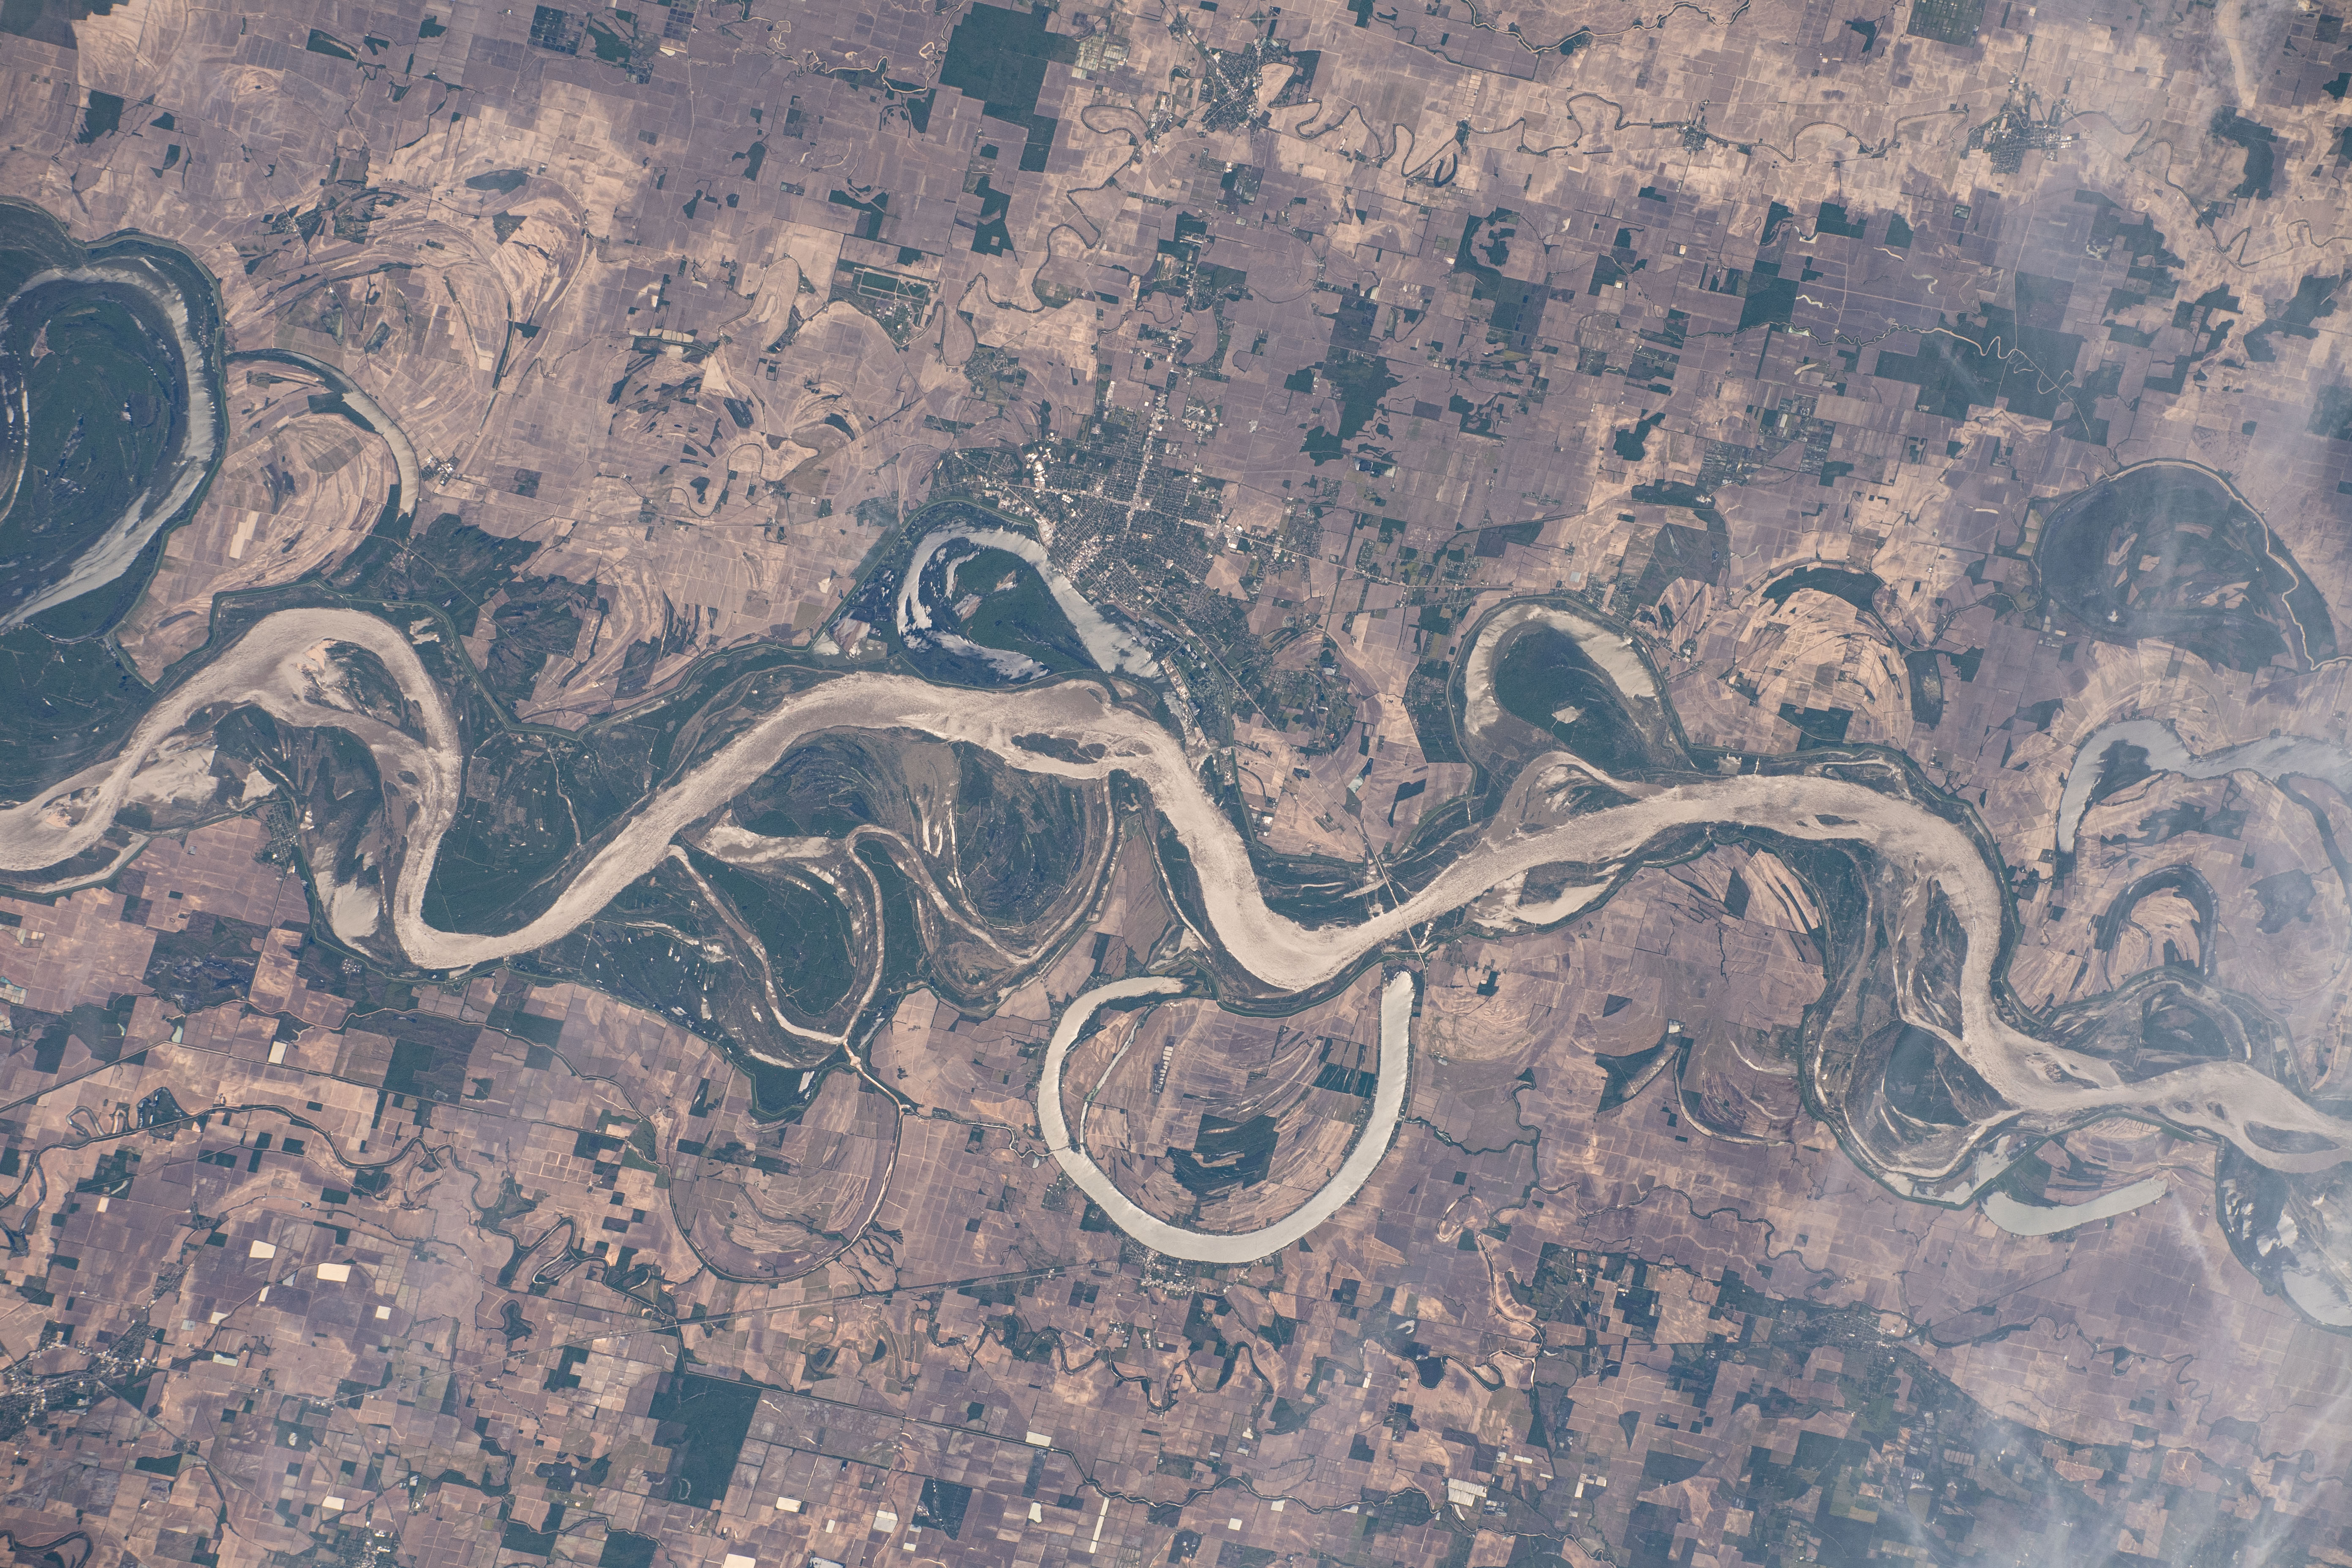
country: USA-MISSISSIPPI
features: MISSISSIPPI RIVER, LAKE WHITTINGTON, LAKE FERGUSON, LAKE LEE, LAKE CHICOT, OLD RIVER, YAZOO NATIONAL WILDLIFE REFUGE
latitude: 33.4
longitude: -91.1
